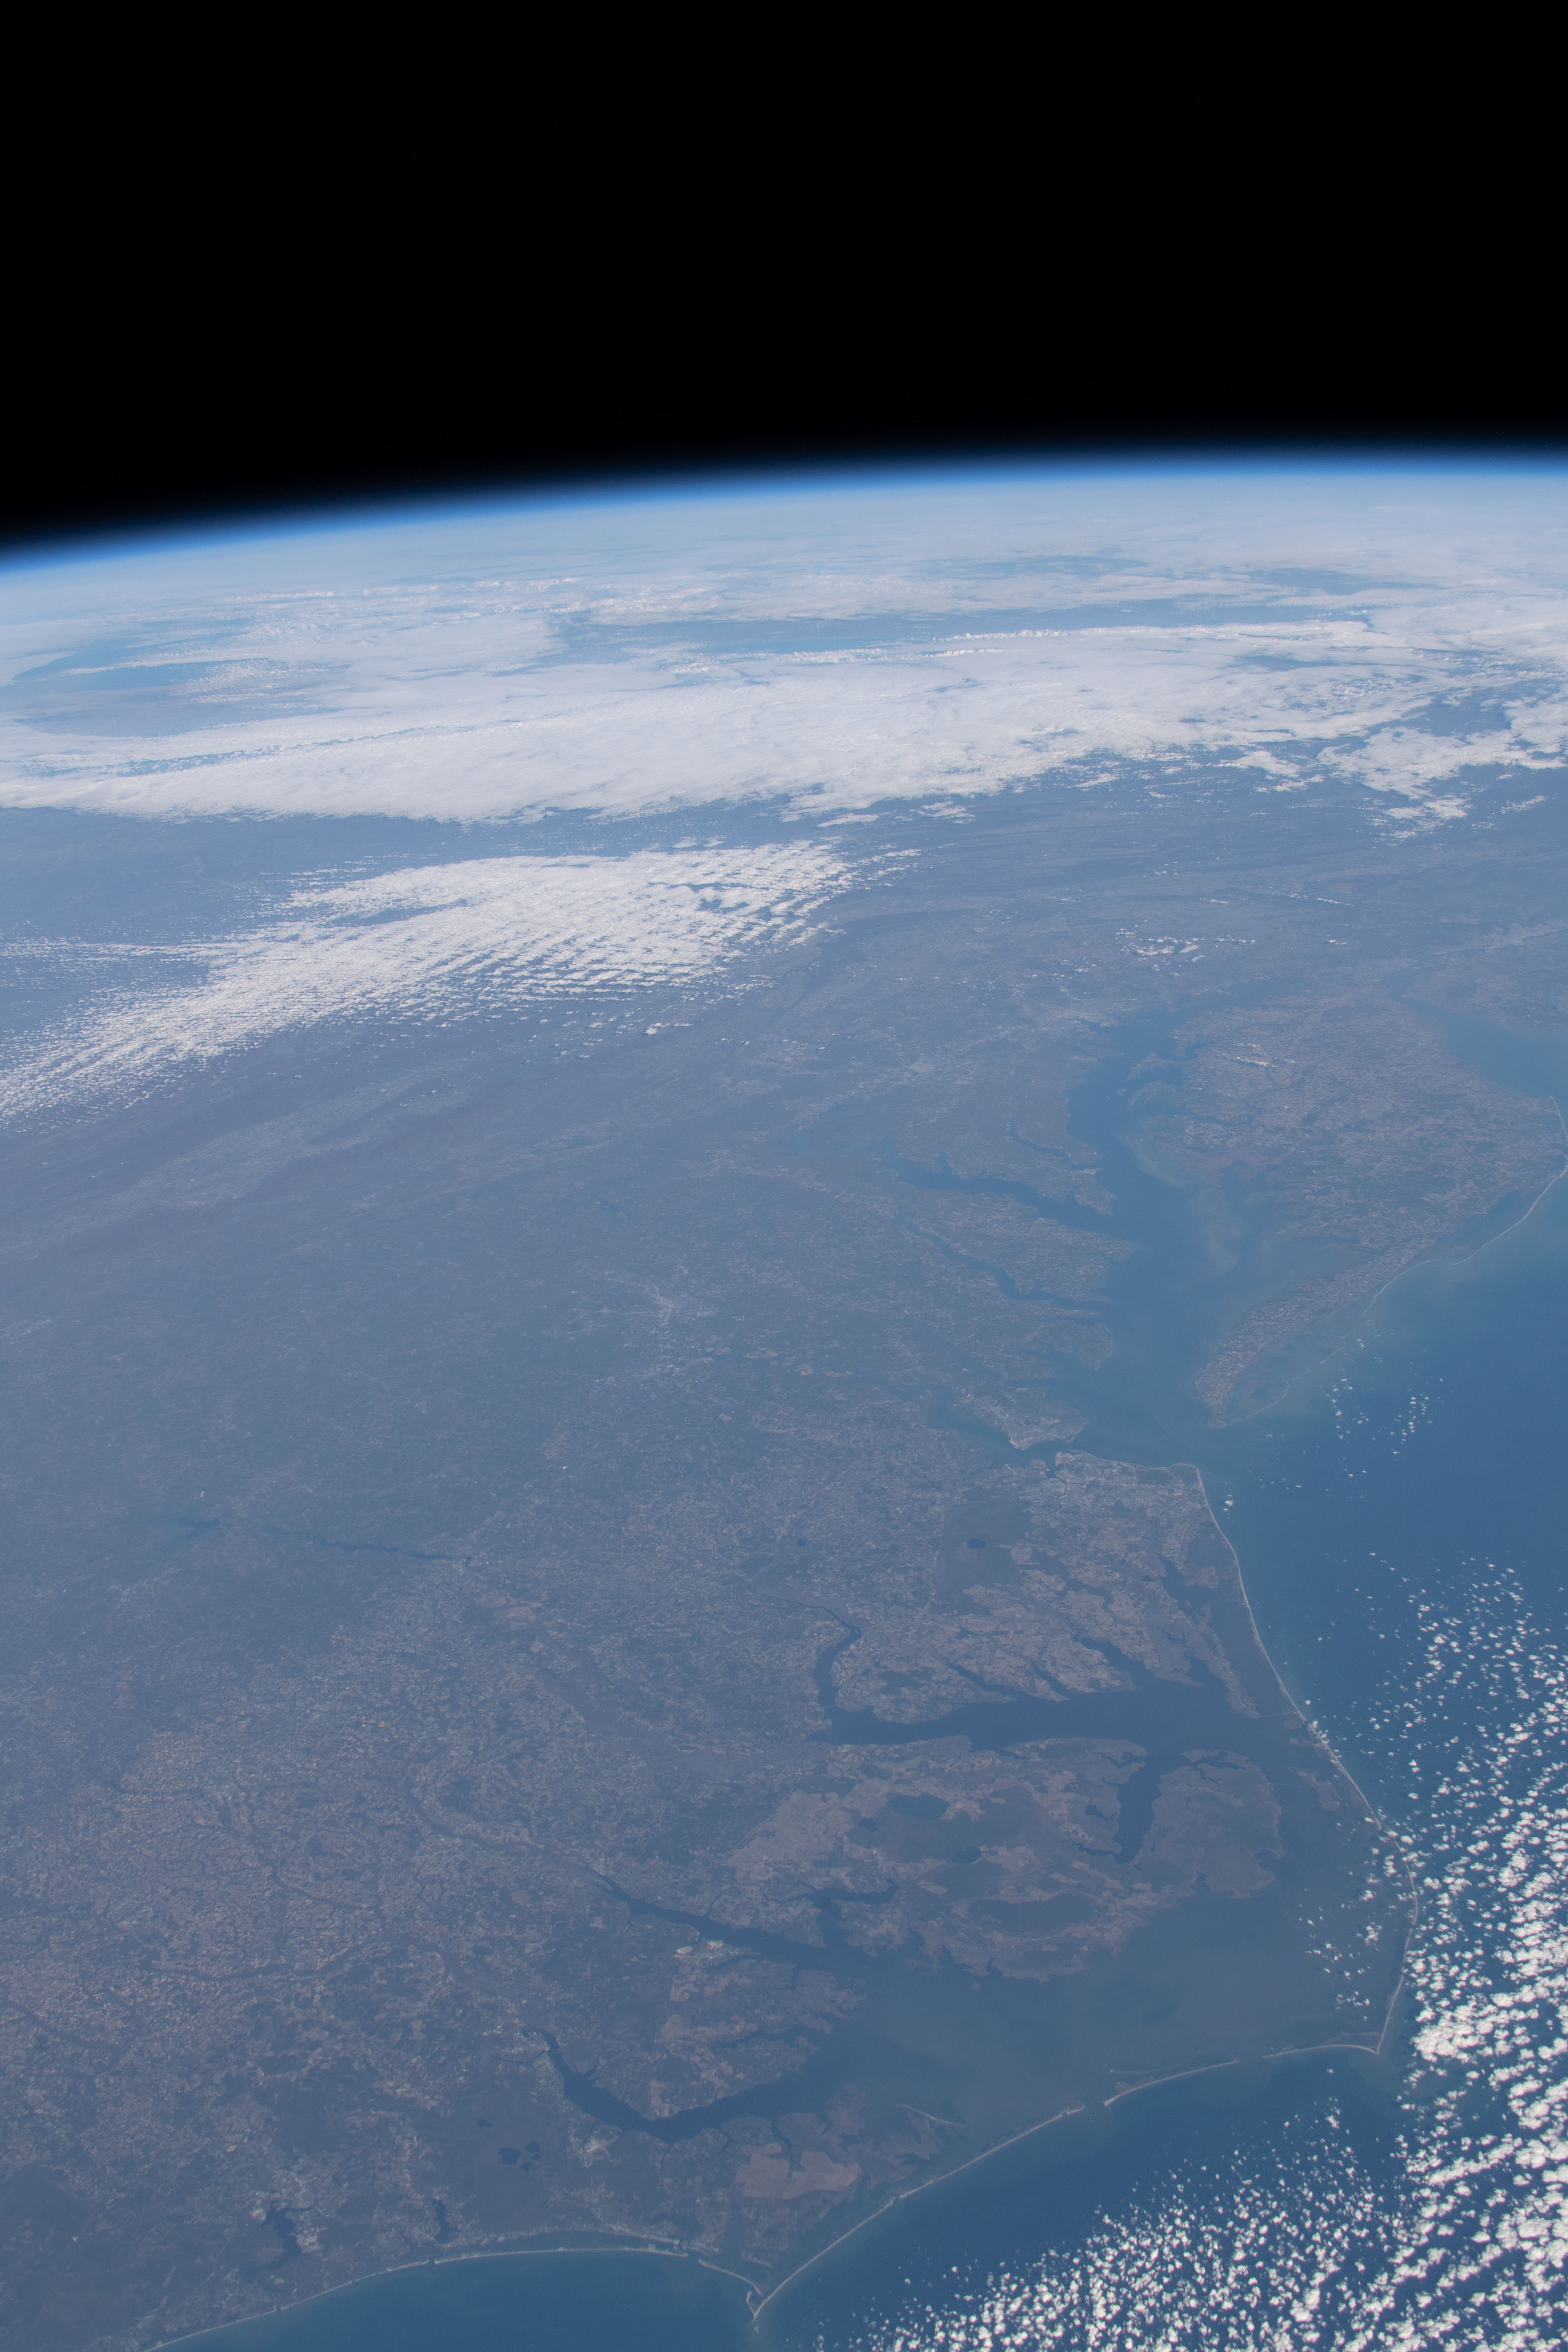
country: USA-VIRGINIA
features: CHESAPEAKE BAY, PAMILCO SOUND
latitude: 37.5
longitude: -76.5
